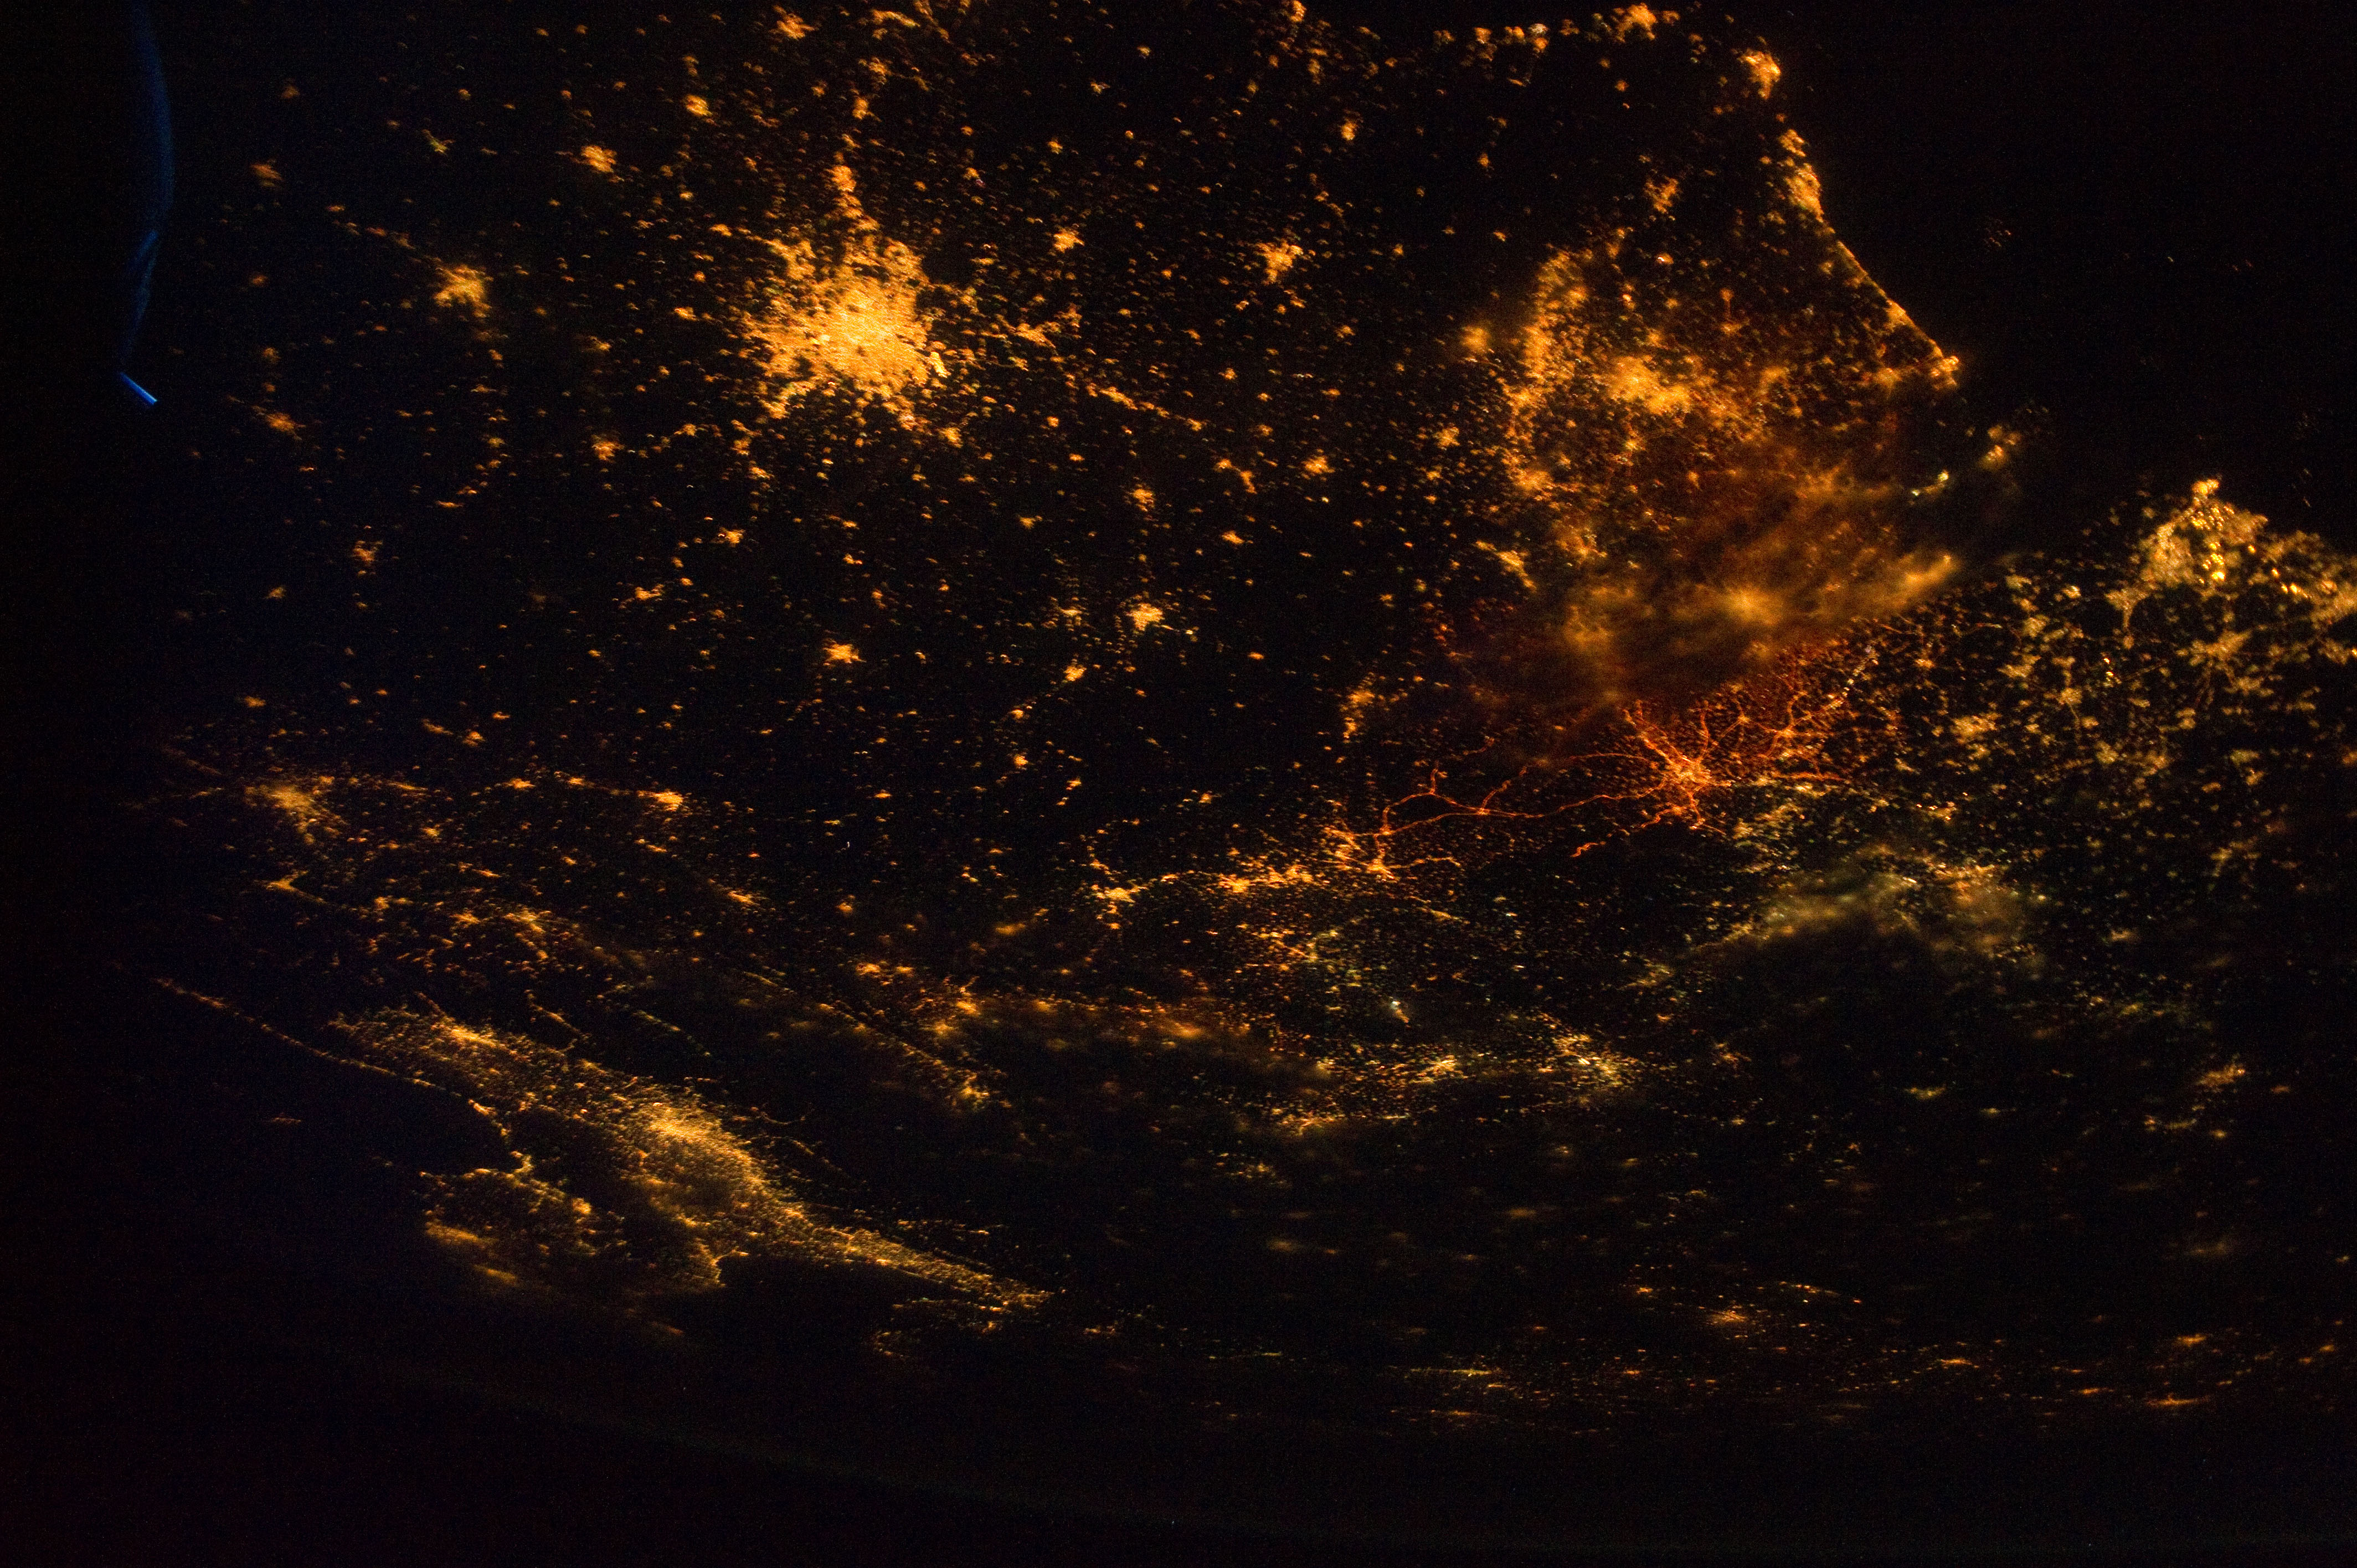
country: GERMANY
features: PAN- NW. EUROPE AT NIGHT, PARIS, BRUSSELS, AMSTERDAM, LUXEMBOURG, MILAN
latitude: 50.0
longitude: 6.5
